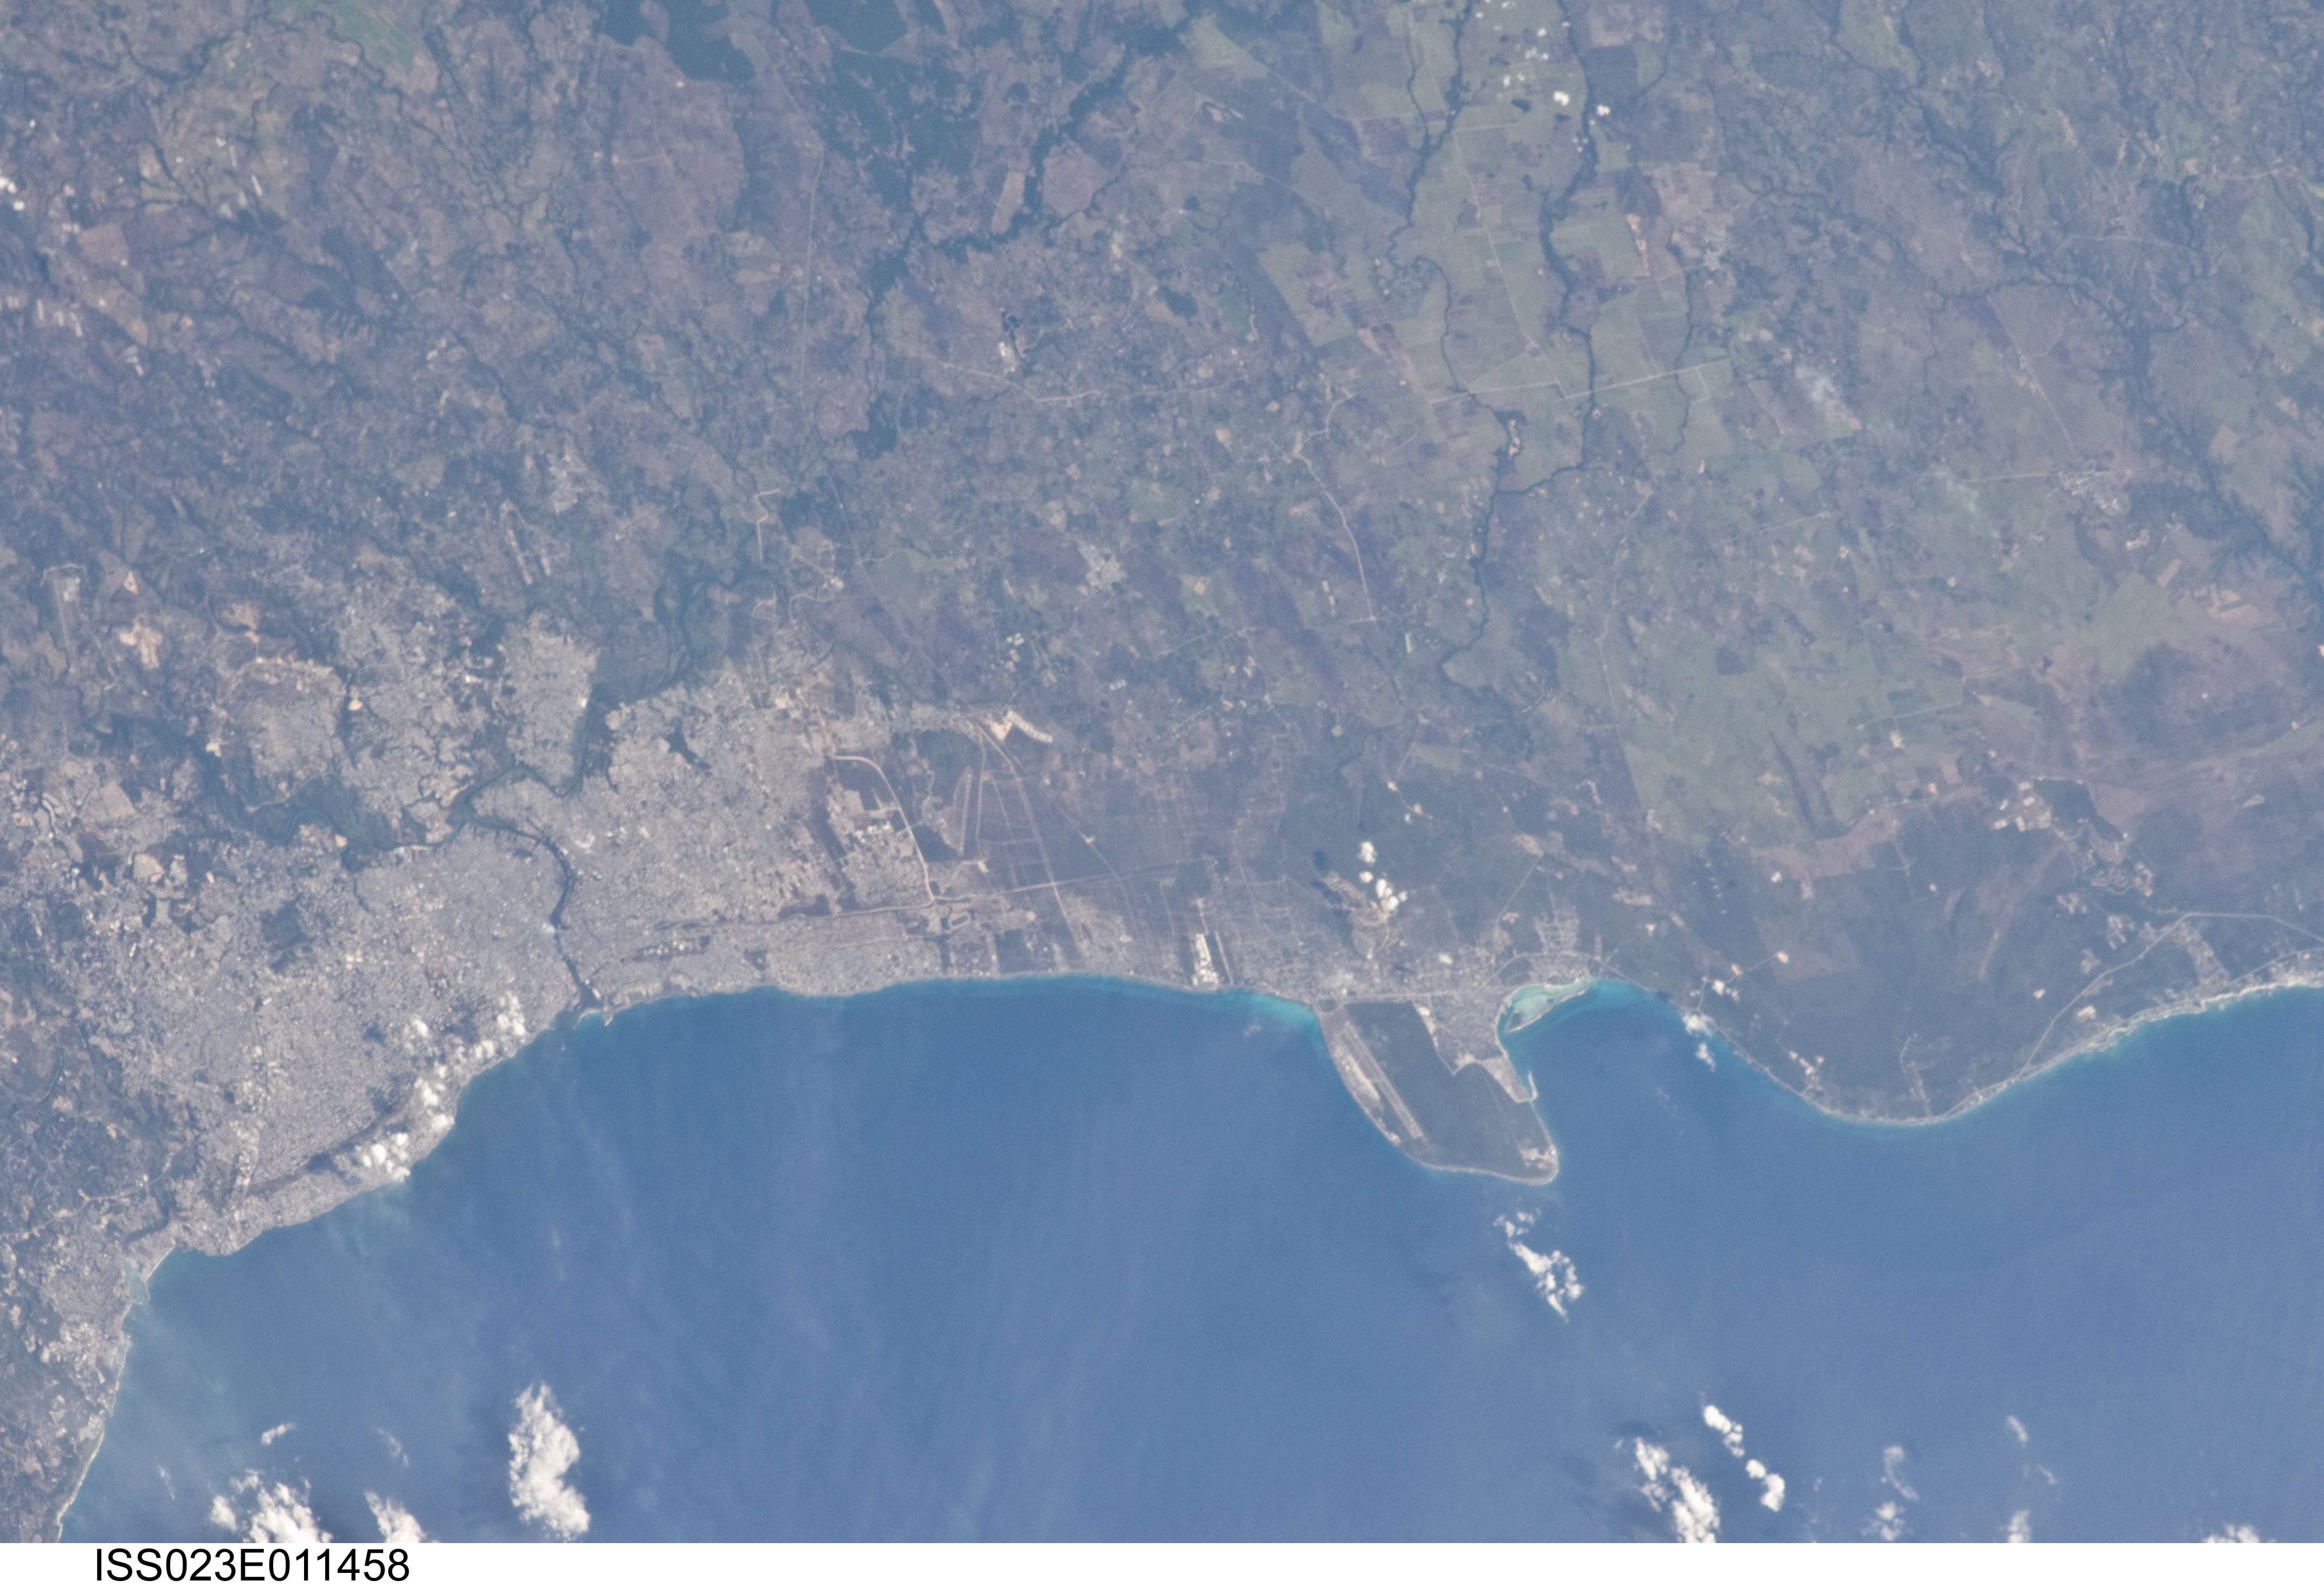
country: DOMINICAN REPUBLIC
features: SANTO DOMINGO, COASTLINE, AGR.
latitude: 18.5
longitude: -69.7
